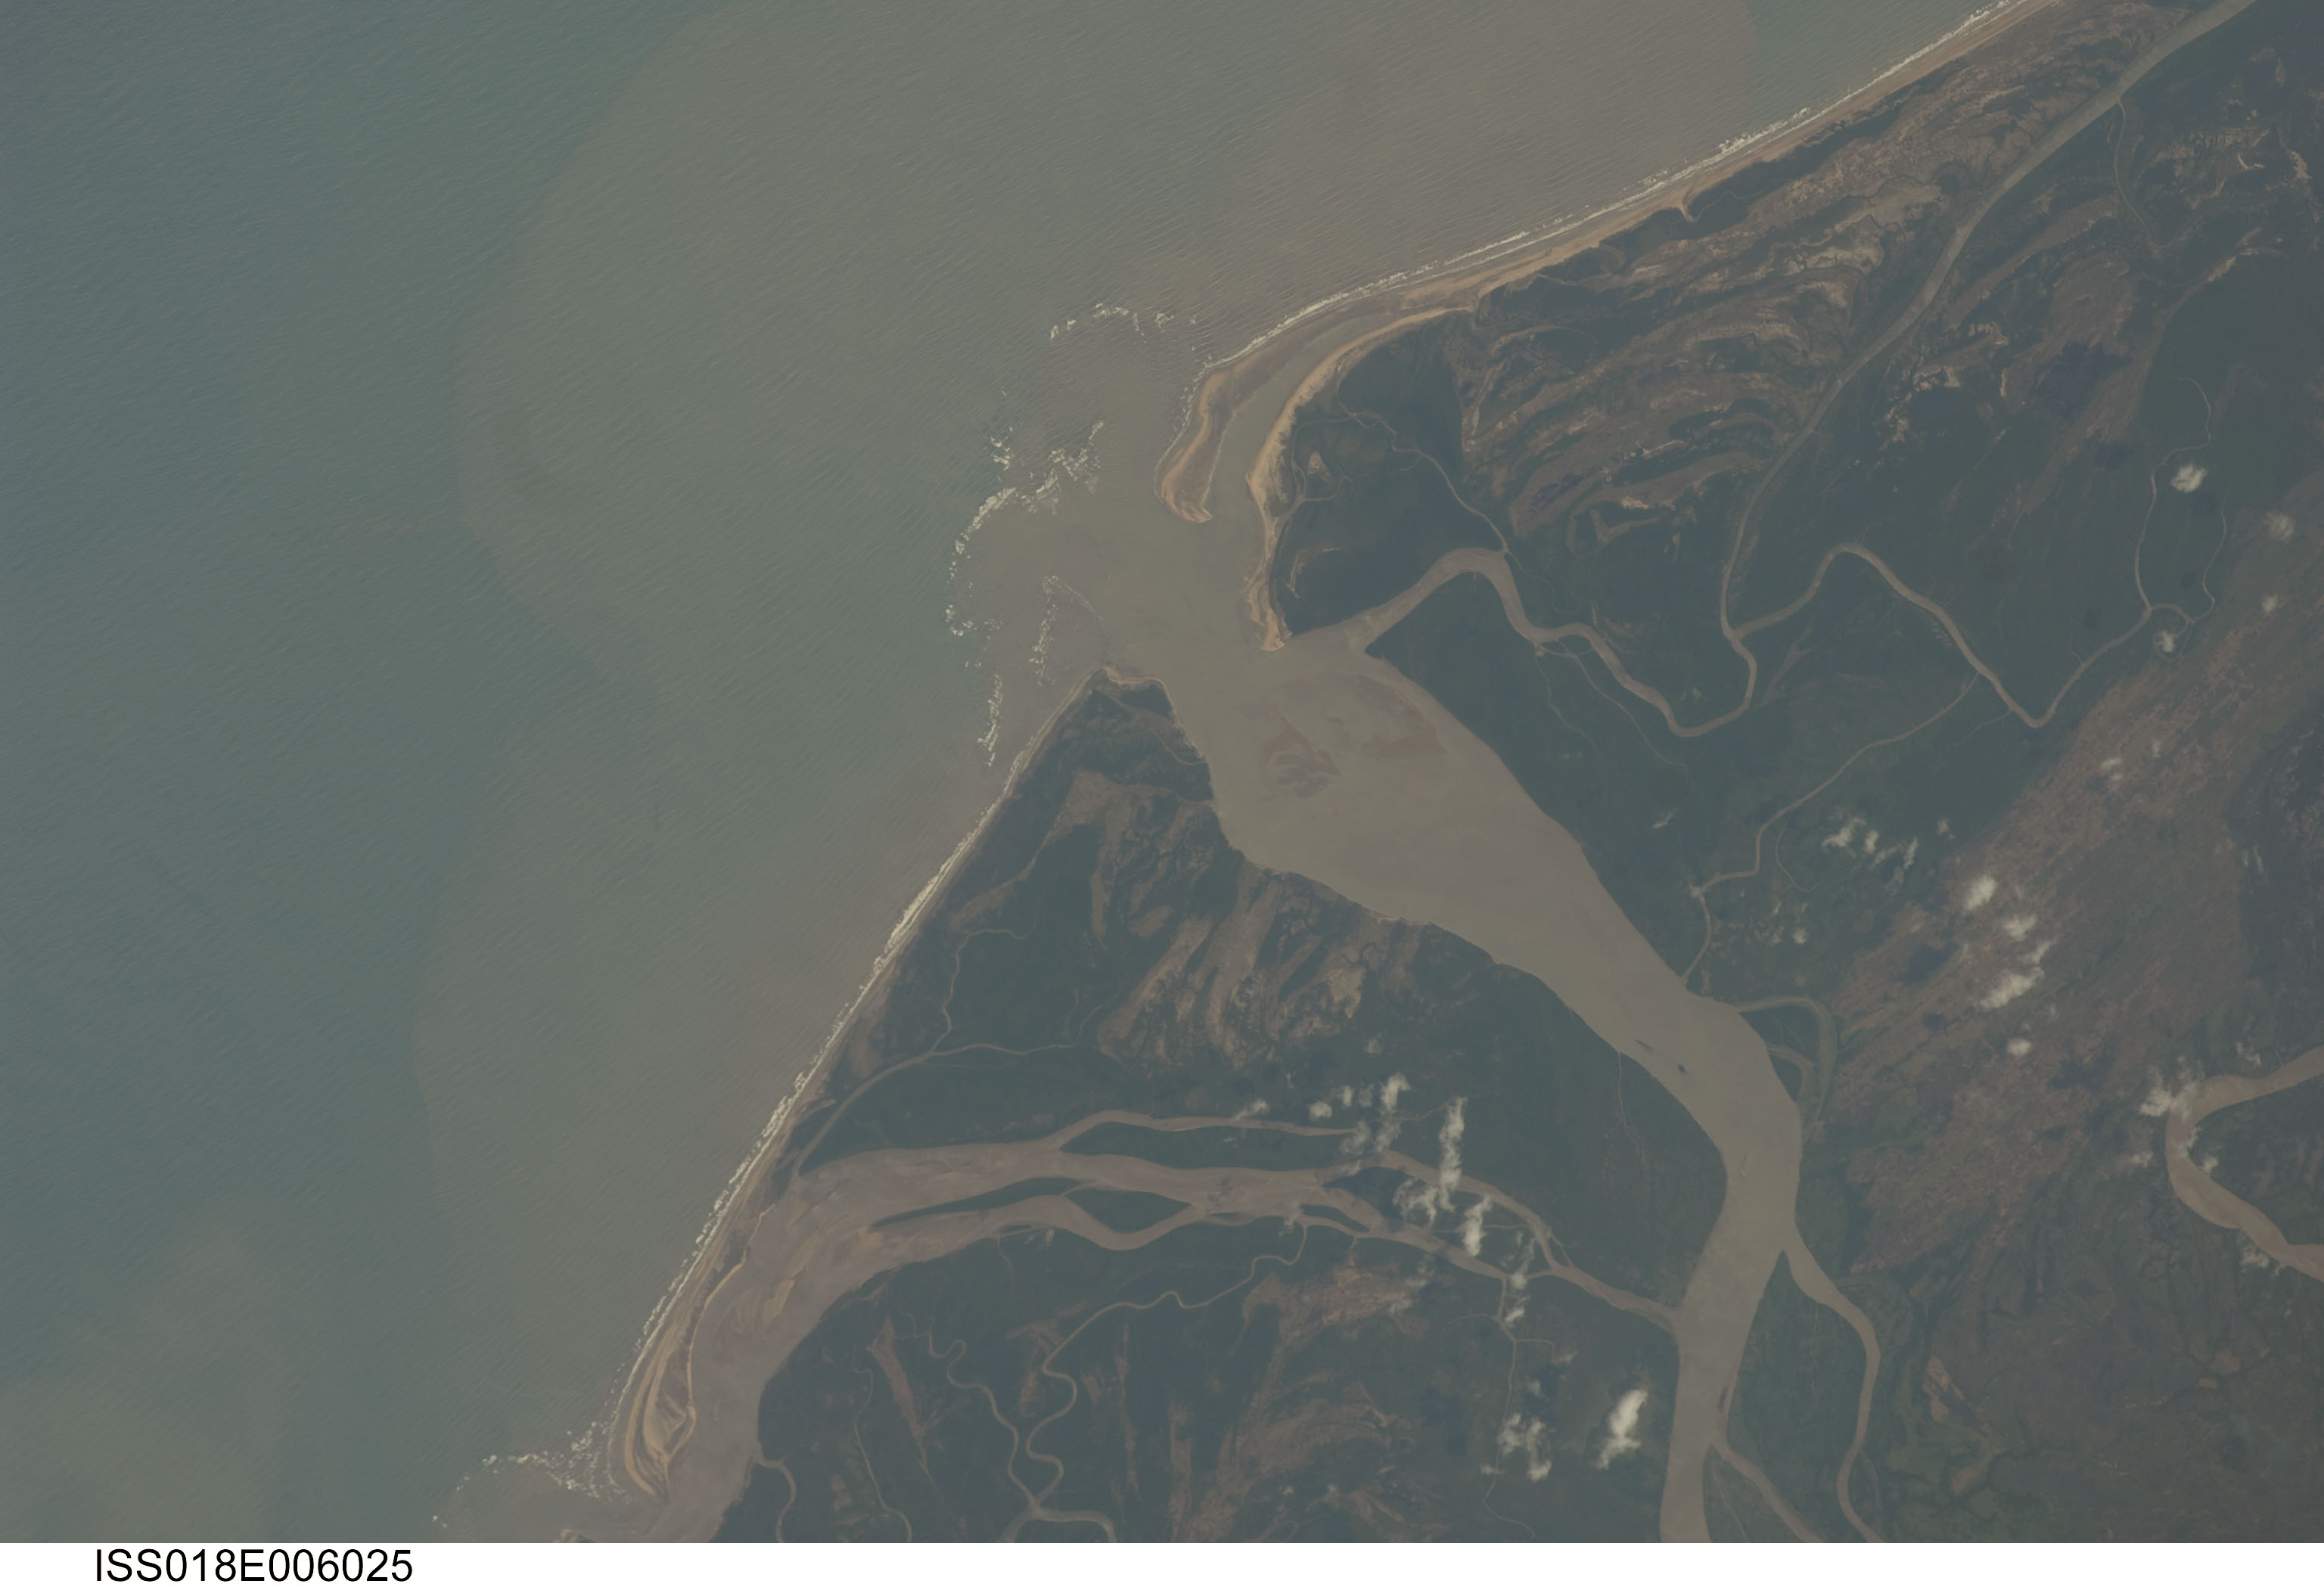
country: MOZAMBIQUE
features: ZAMBEZE R. DELTA, SEDIMENT PLUME
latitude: -18.9
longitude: 36.3
